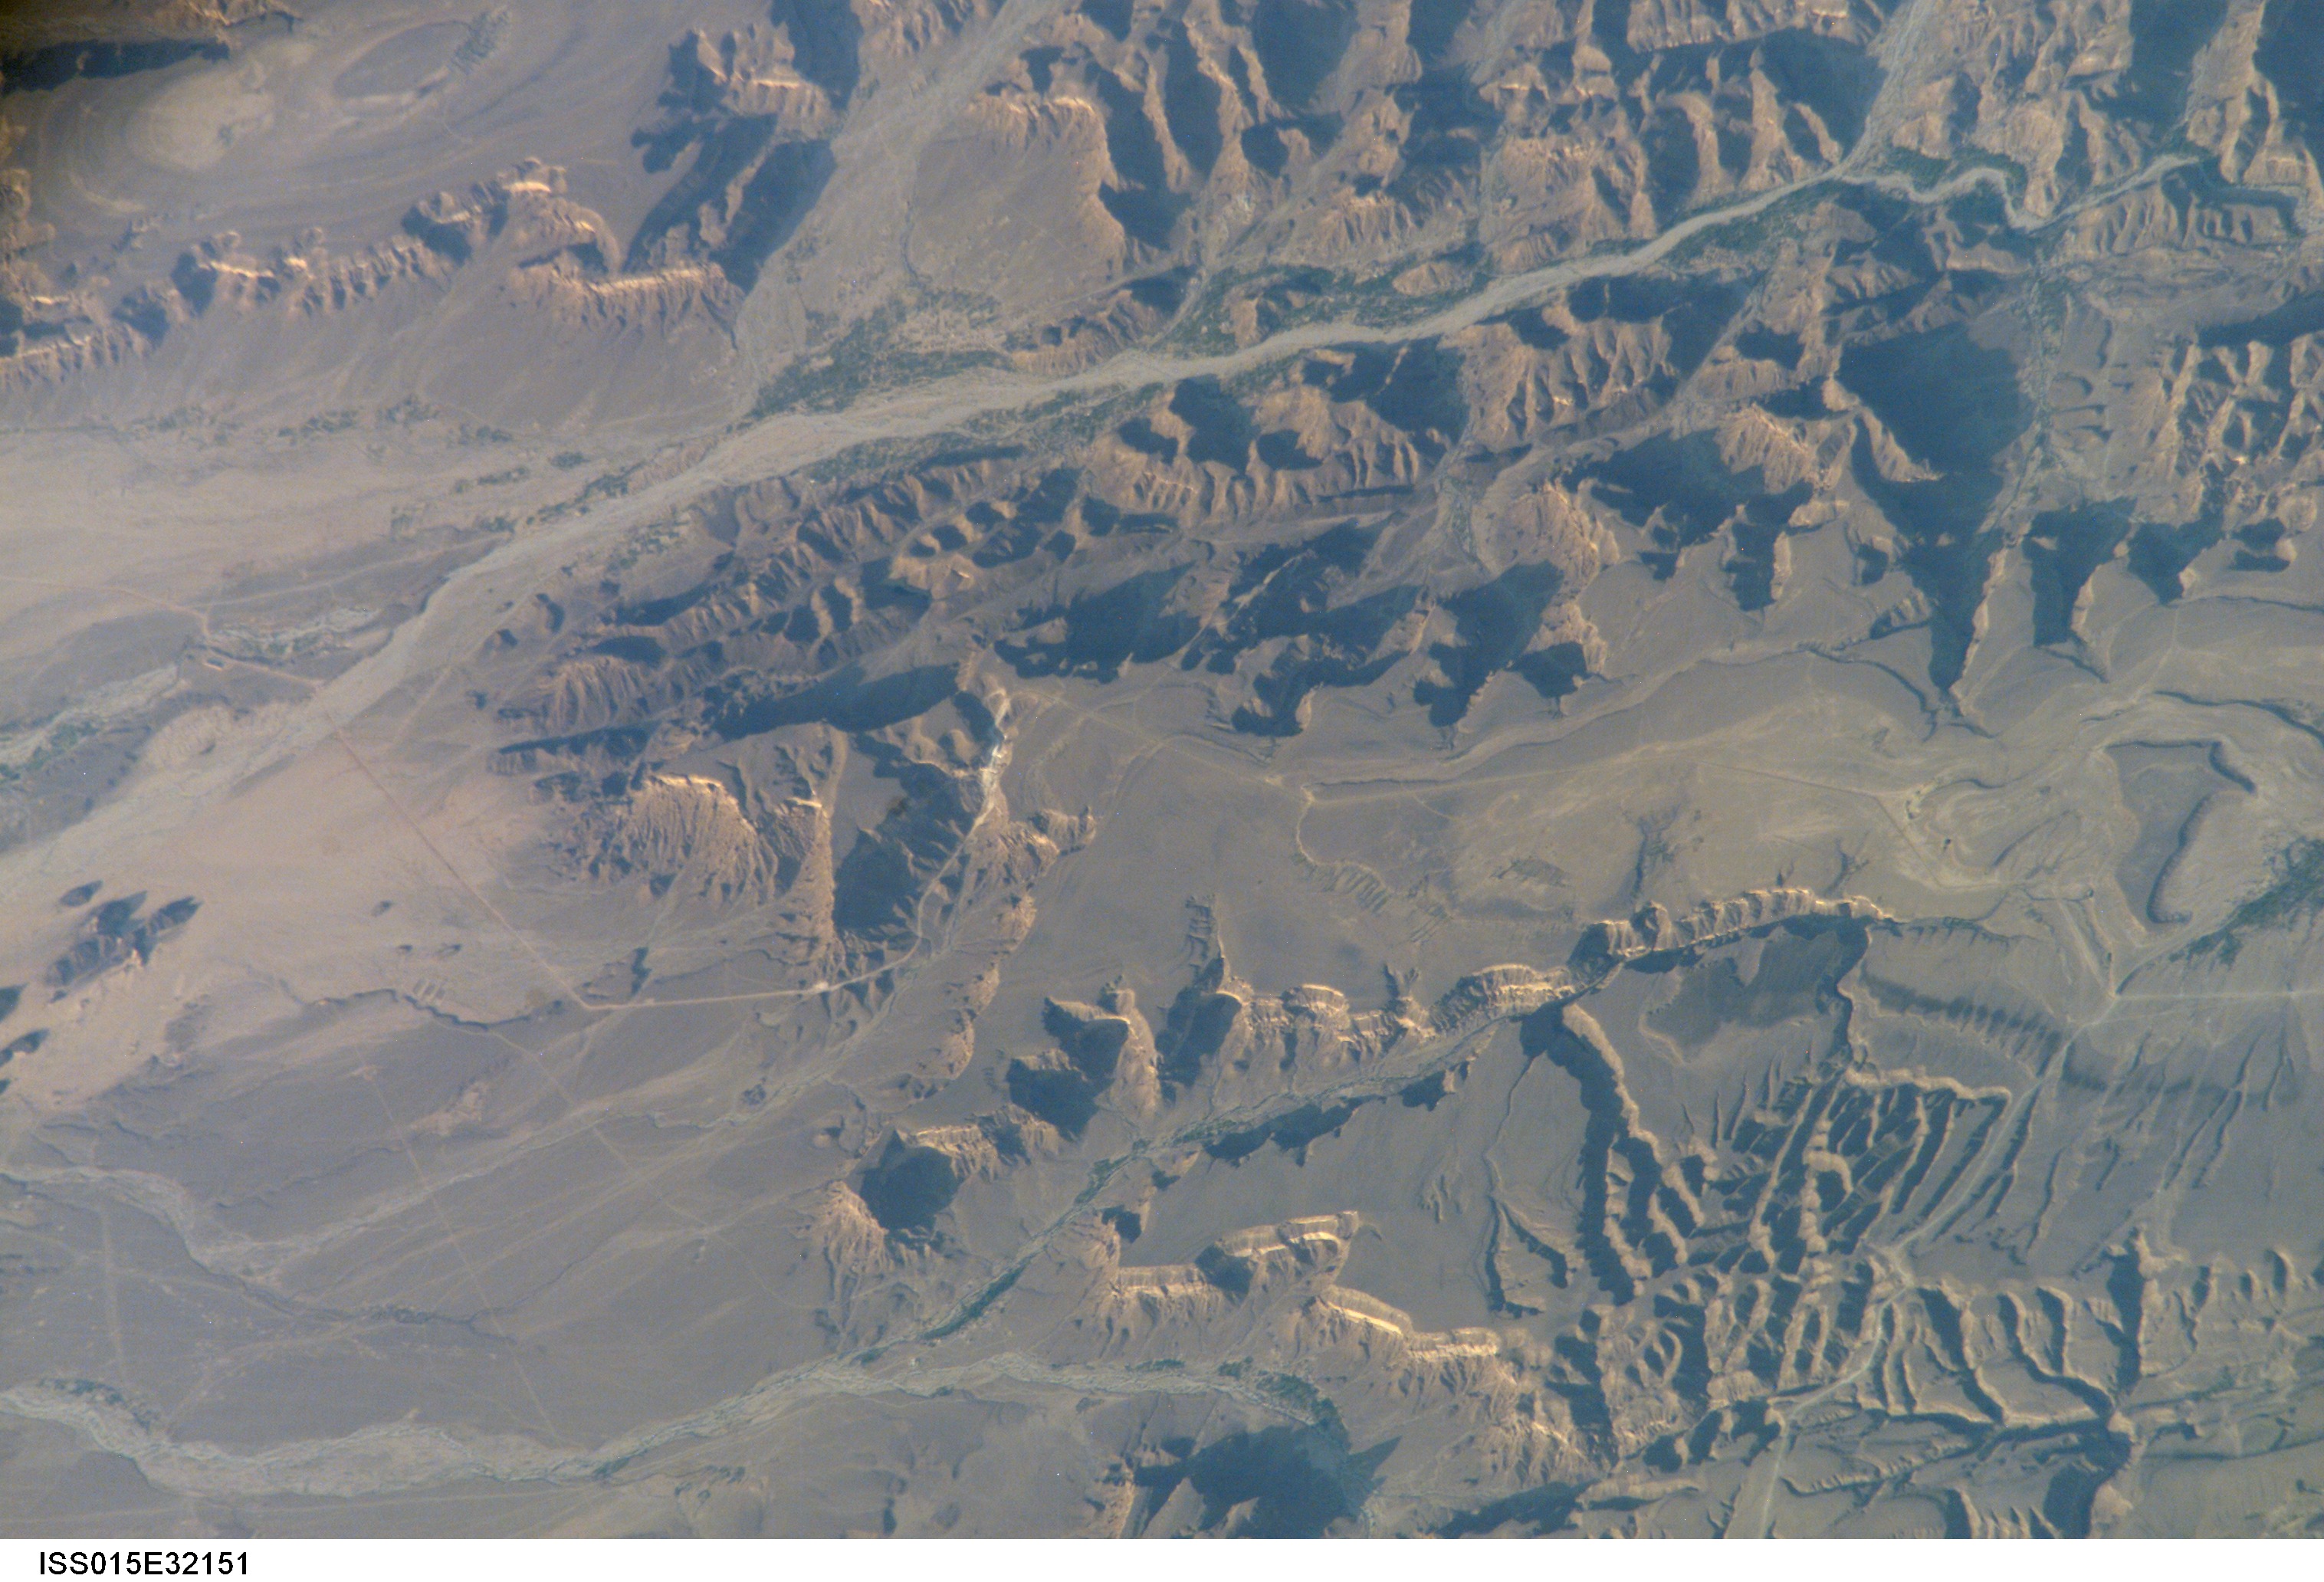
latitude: 14.9
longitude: 47.0
